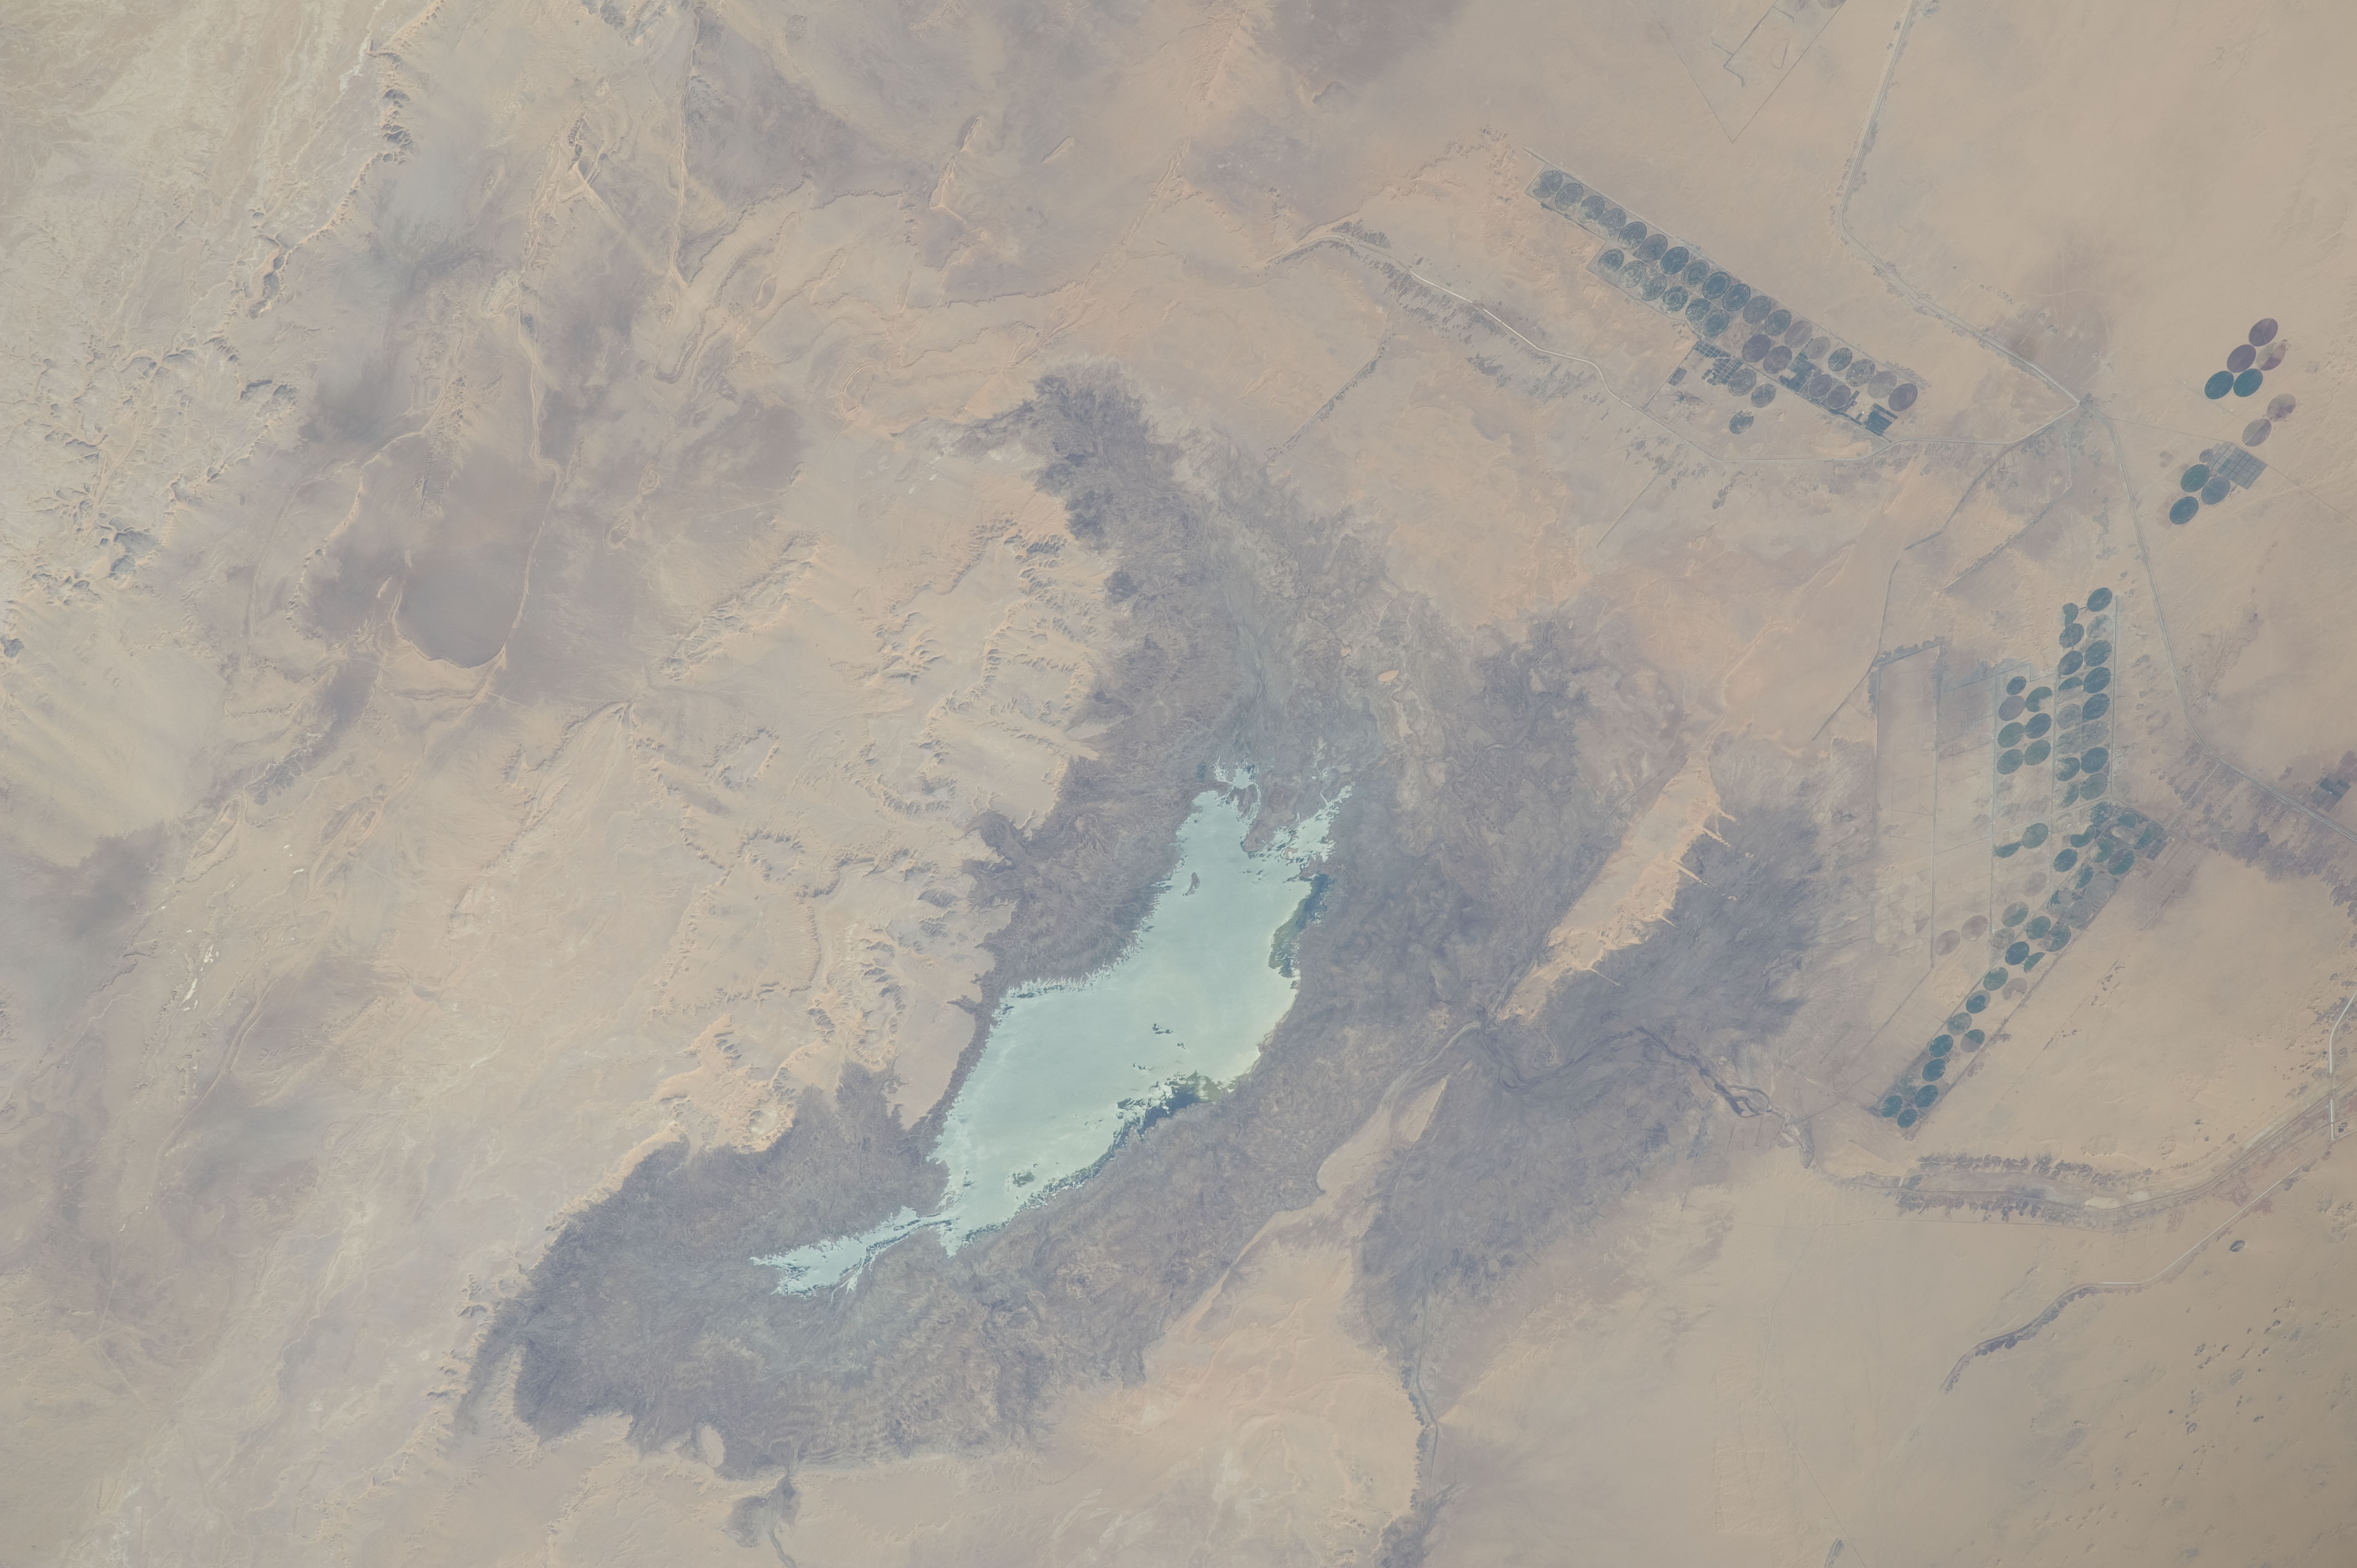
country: EGYPT
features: TOSHKA LAKES, EAST BASIN, CENTER PIVOTS
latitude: 23.1
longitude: 31.3
